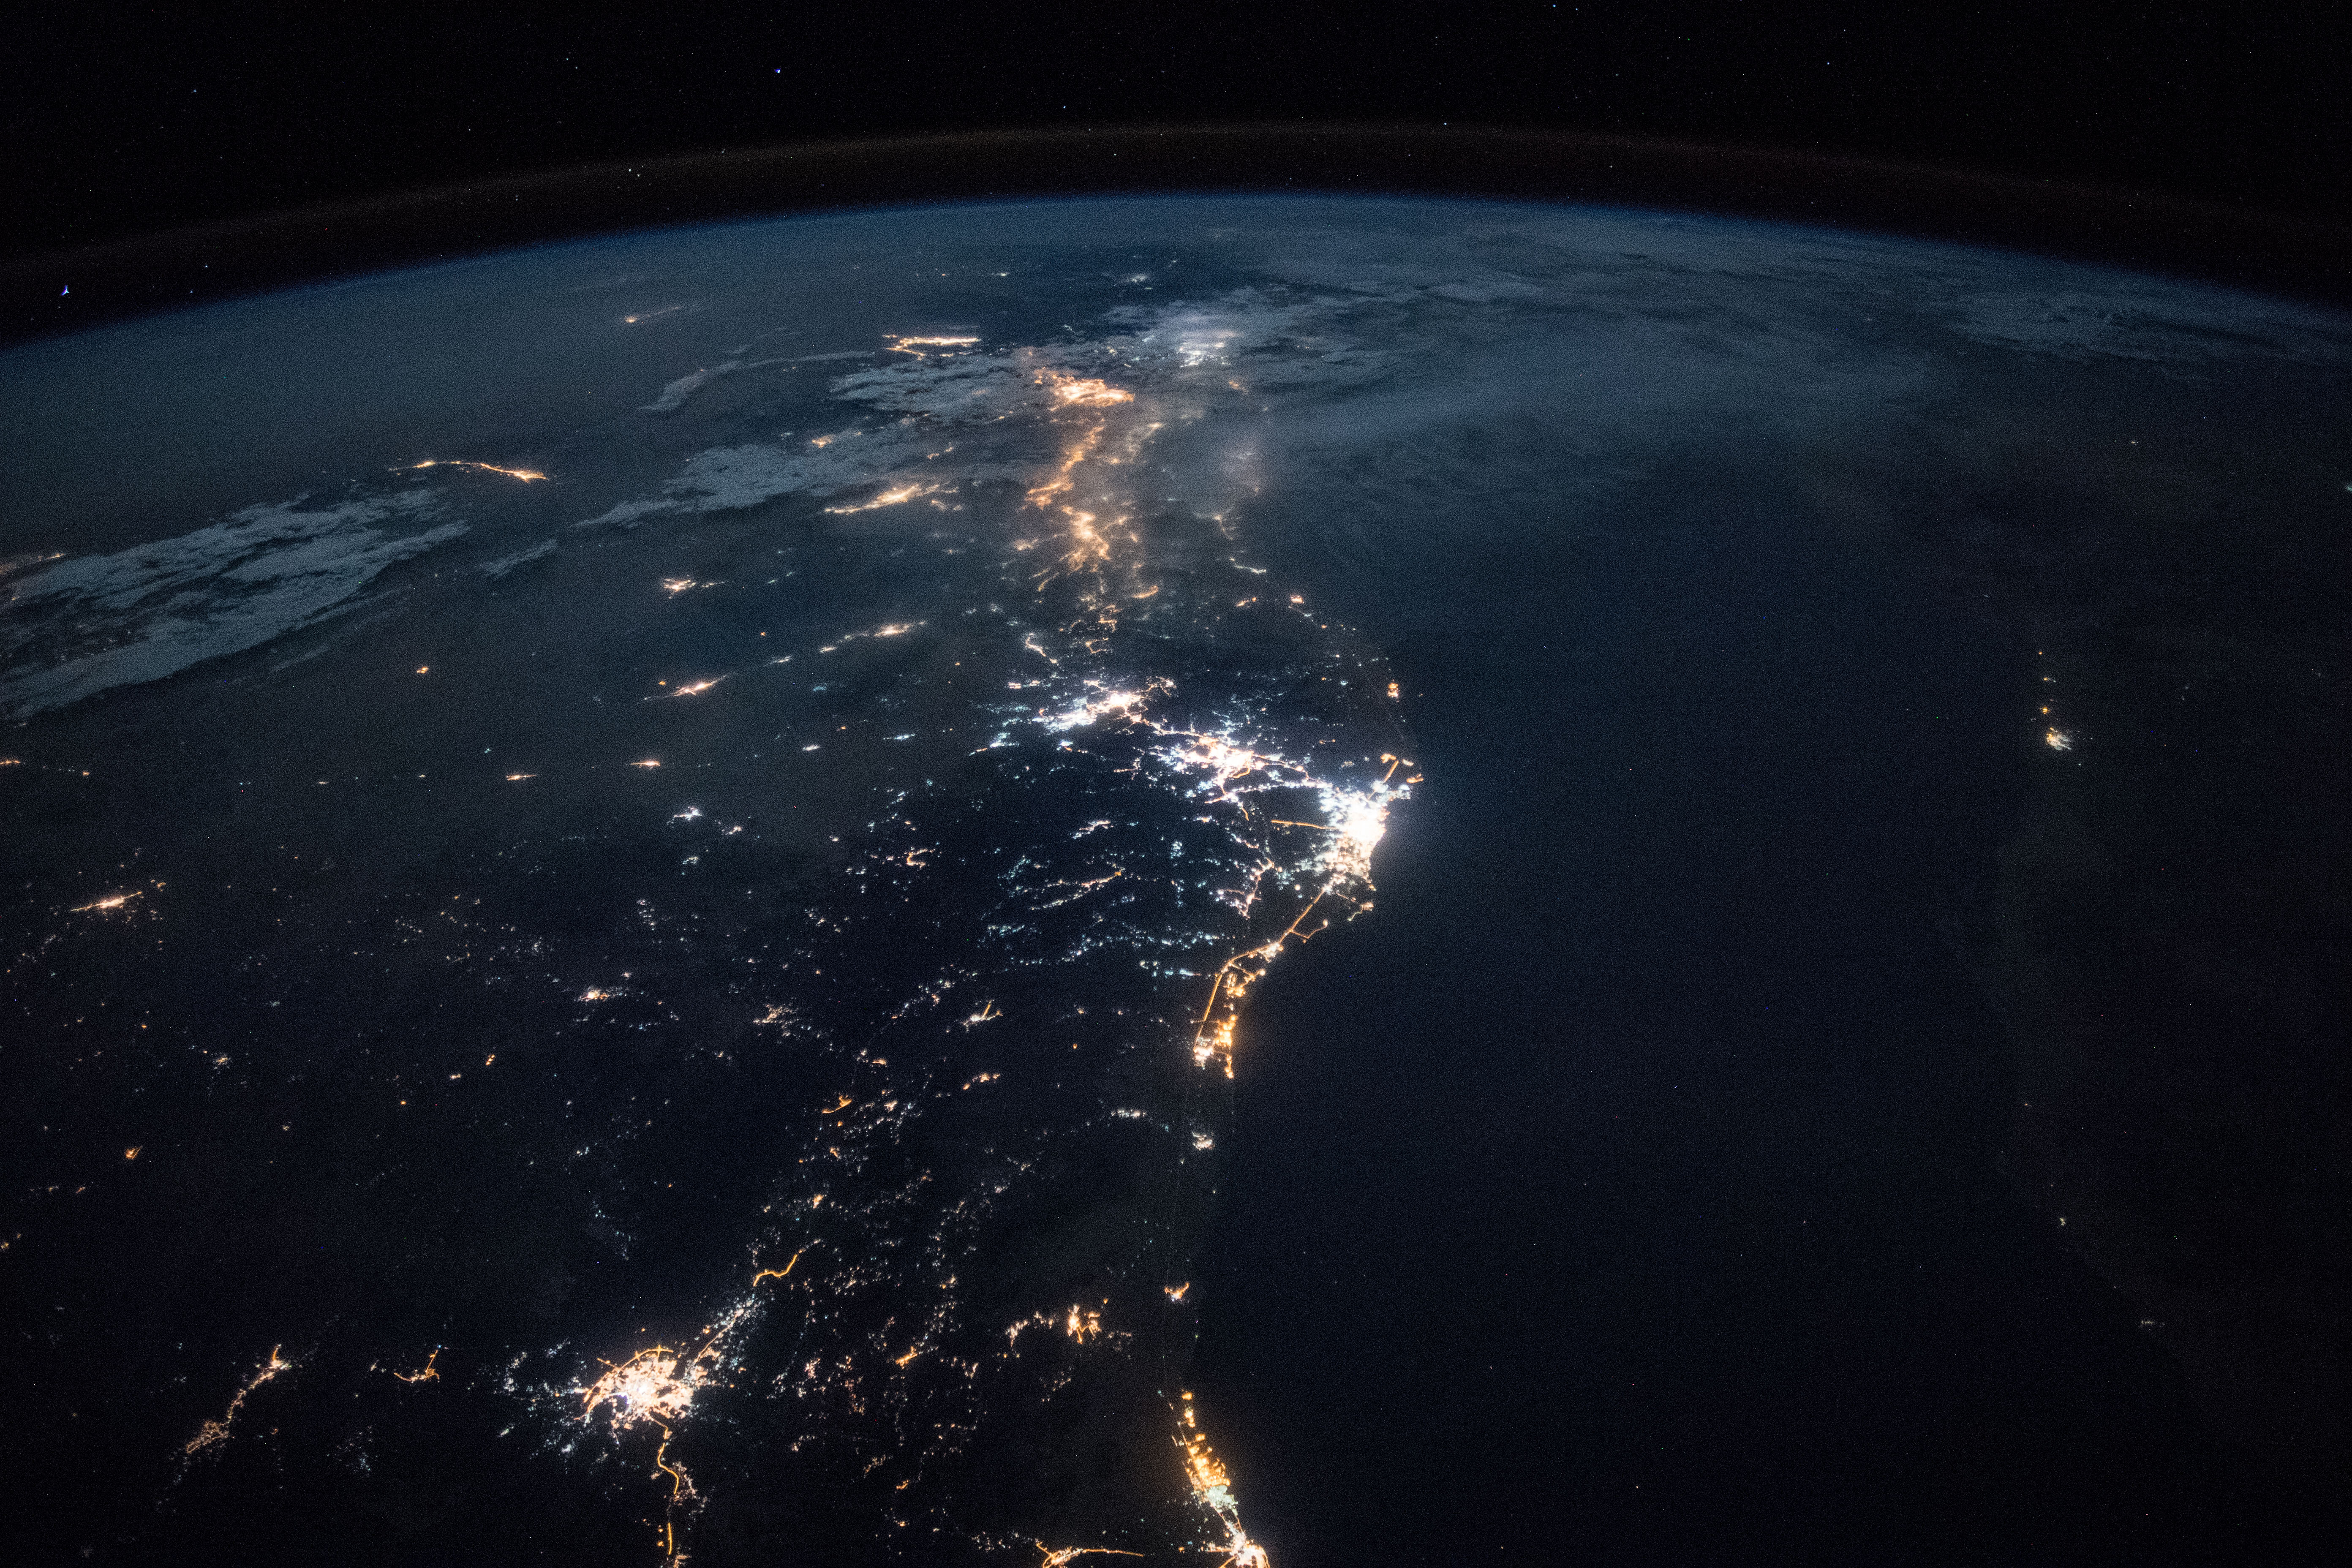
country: SAUDI ARABIA
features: PORT SUDAN, YANBU CITY, RED SEA, MEDINA CITY, JEDDAH CITY, NUBIAN DESERT, MECCA CITY, NIGHT, EARTH LIMB
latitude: 21.9
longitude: 39.1
